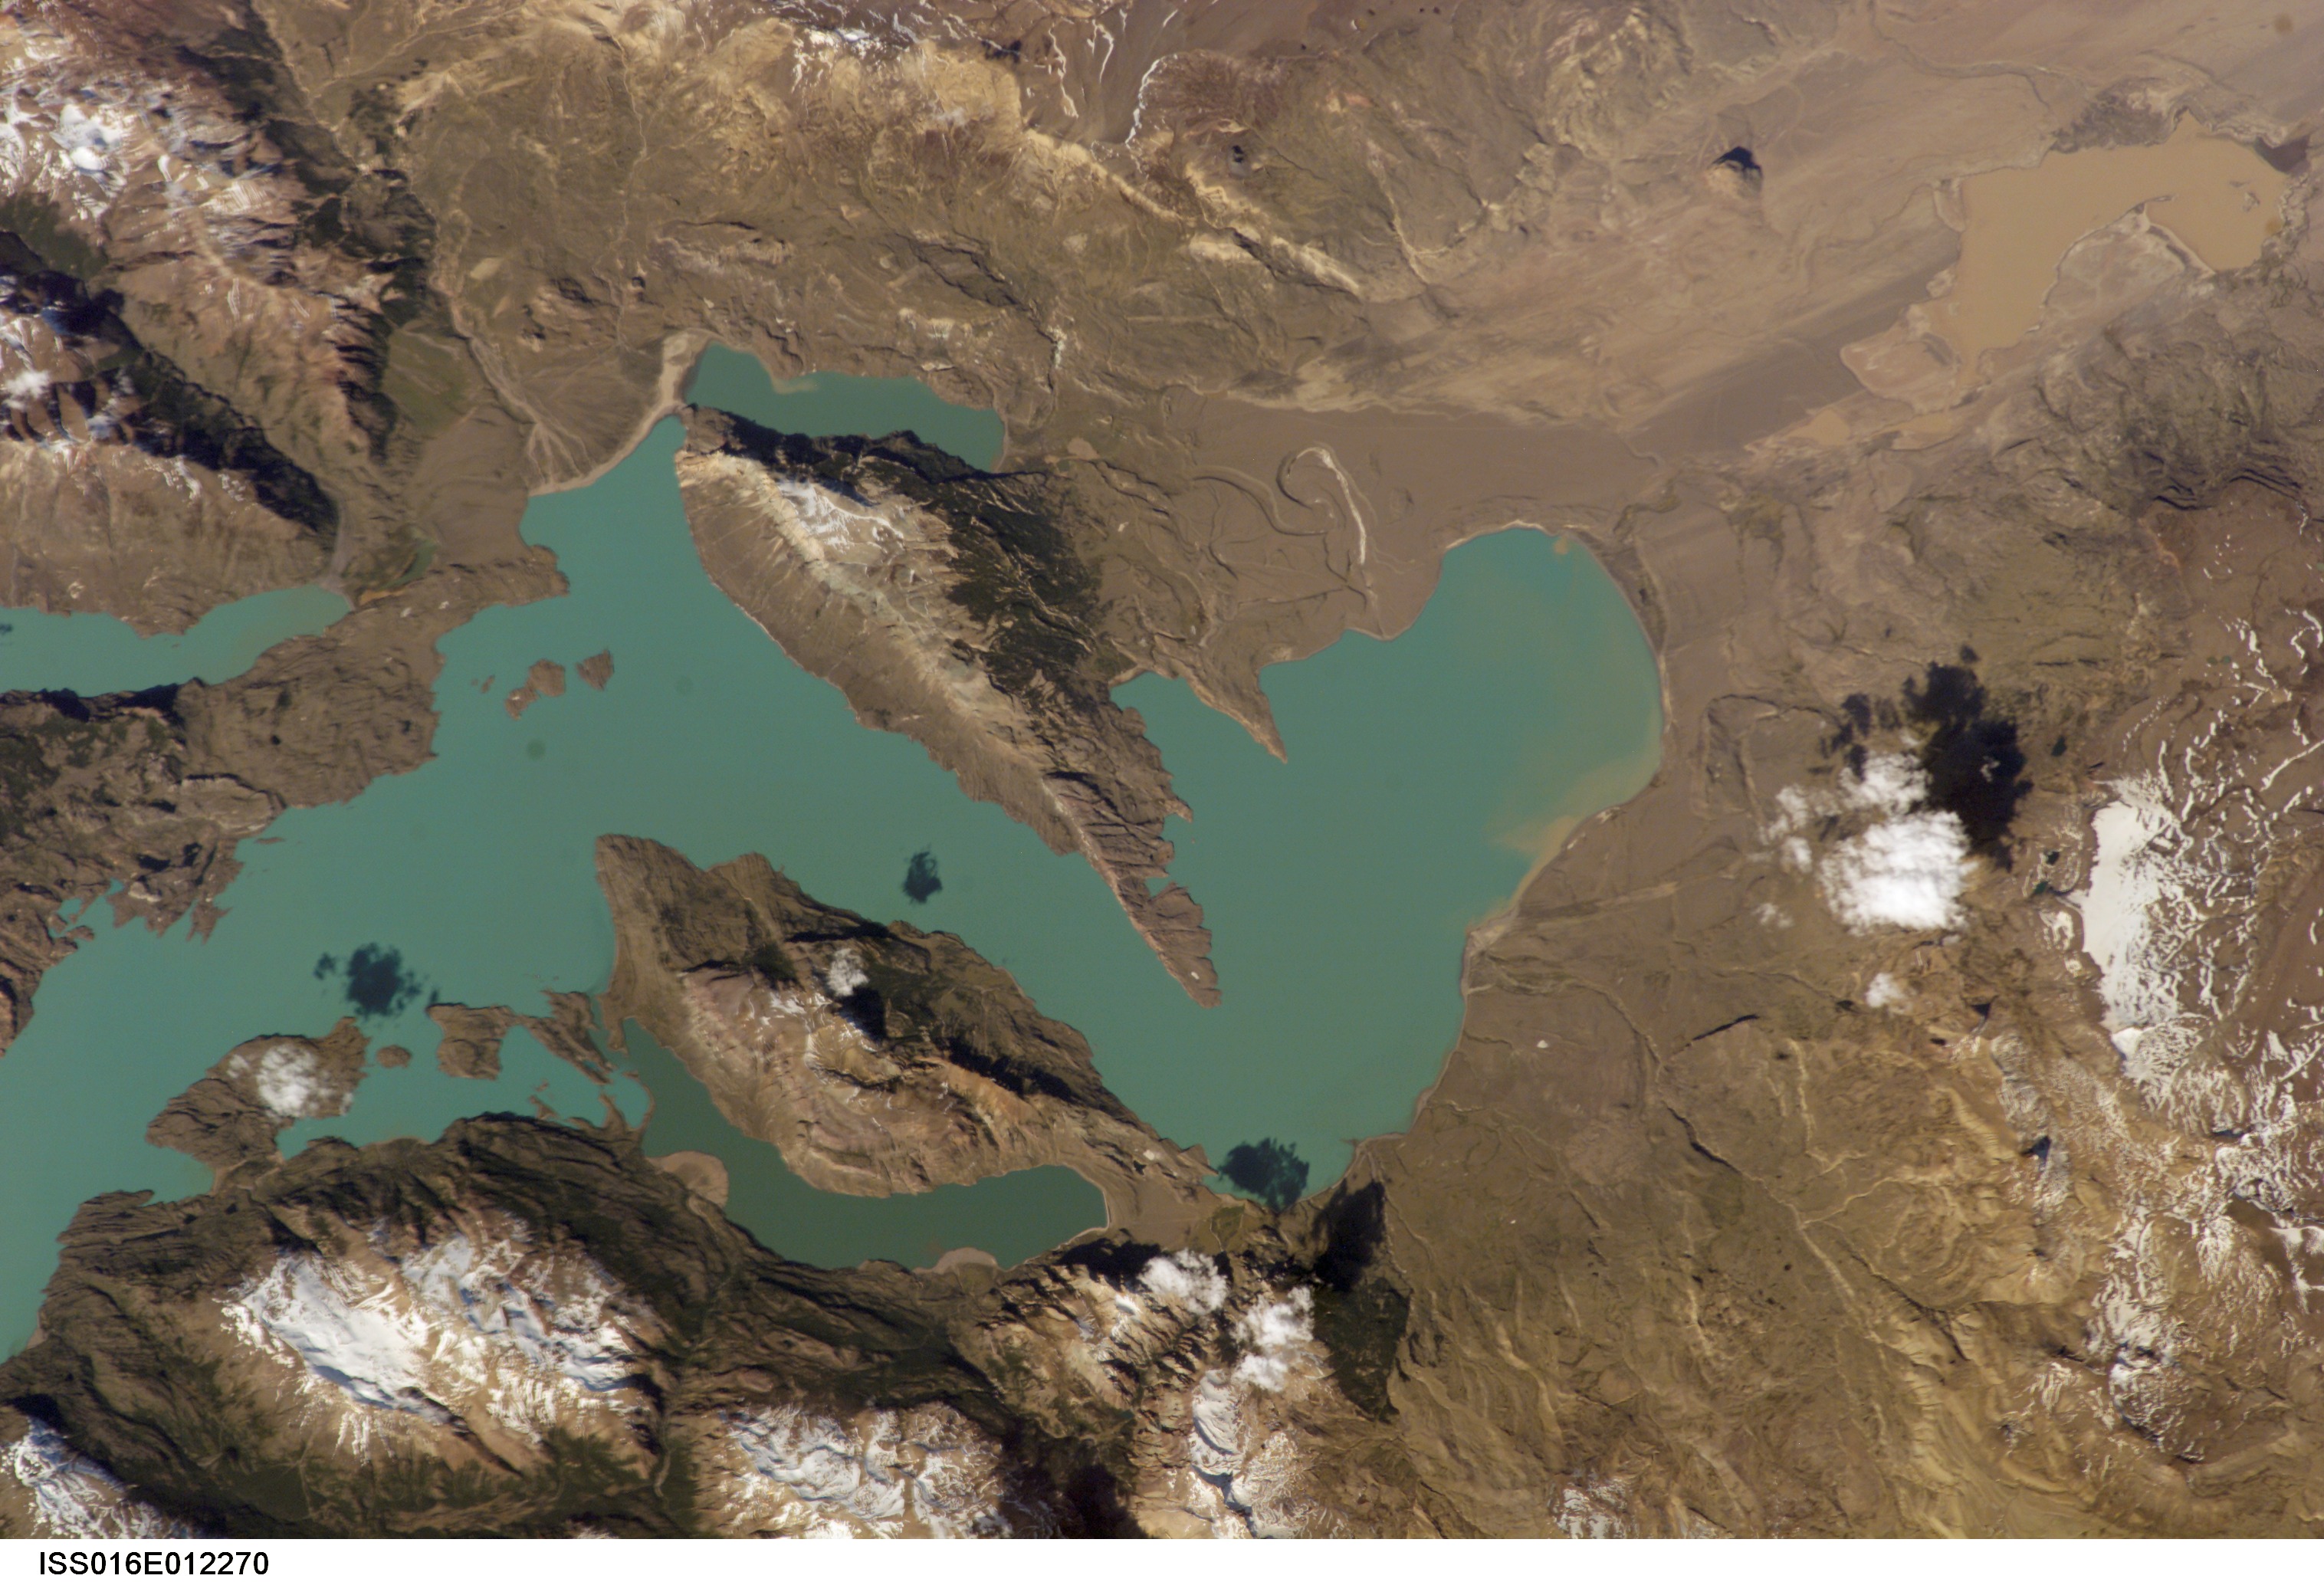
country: ARGENTINA
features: E. SAN MARTIN LAKE, MTS., SNOW
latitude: -49.0
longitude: -72.5
